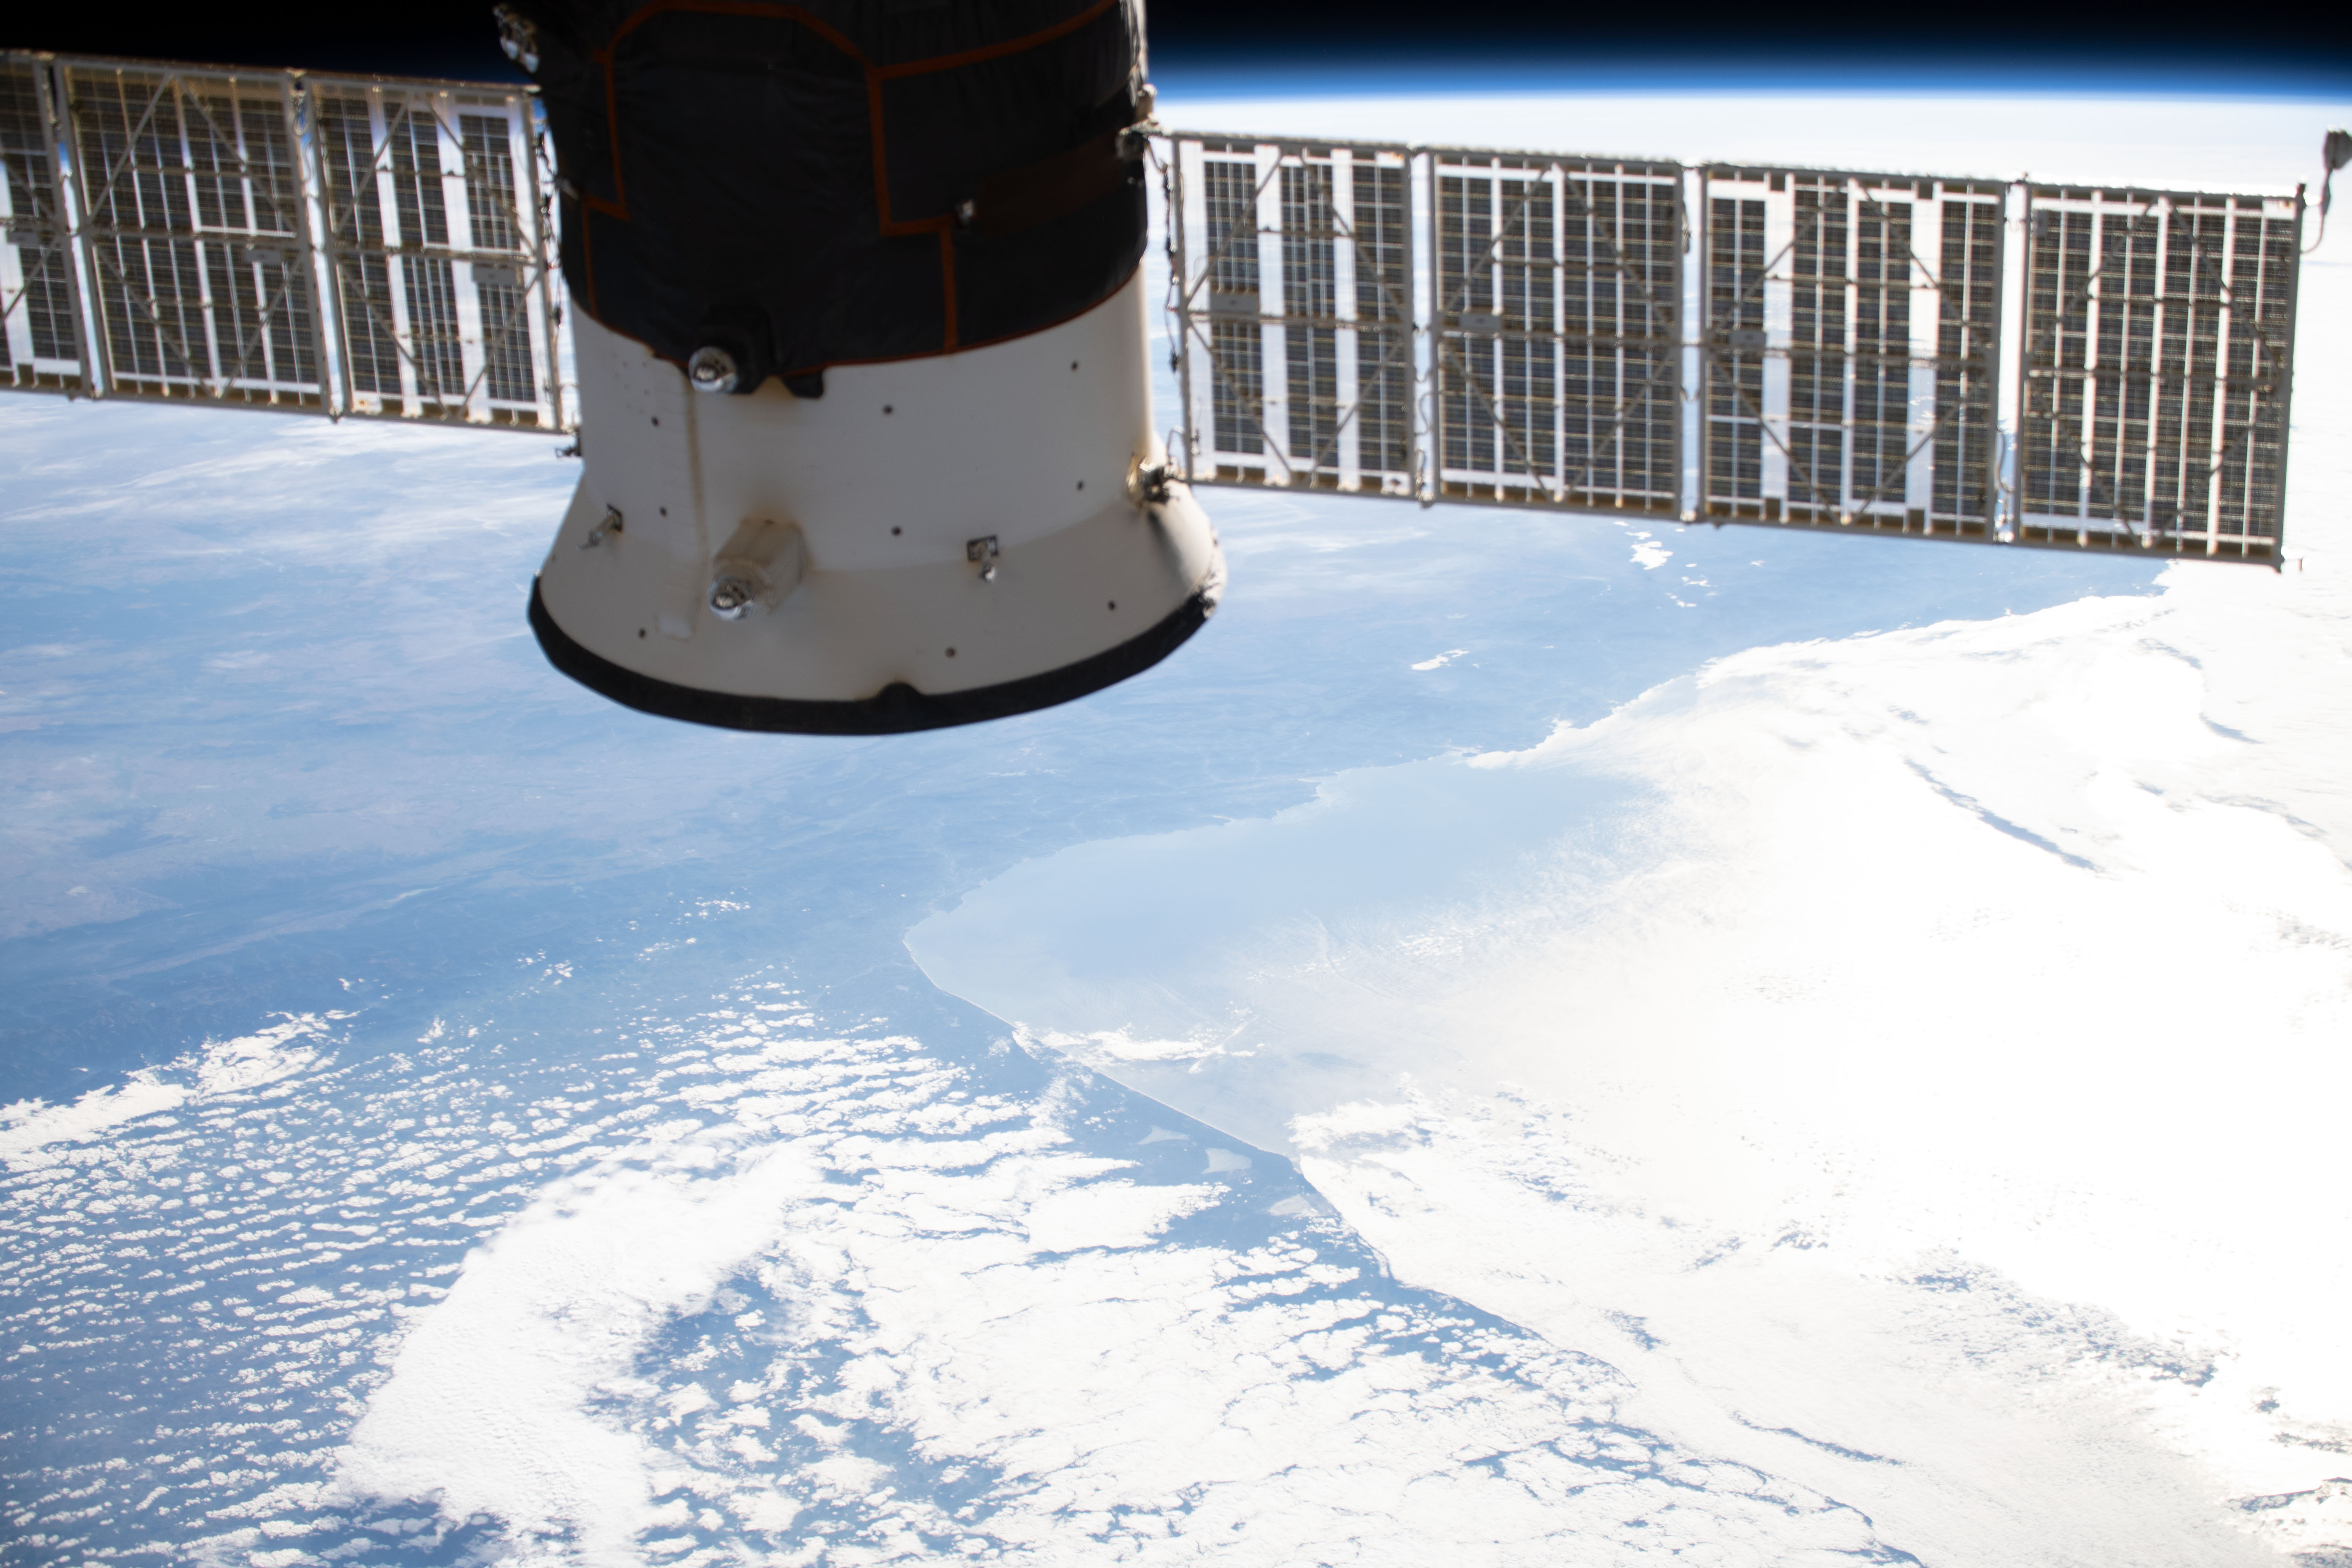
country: SPAIN
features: CAP BRETON CANYON, SAN SEBASTIAN
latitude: 43.2
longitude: -2.7
